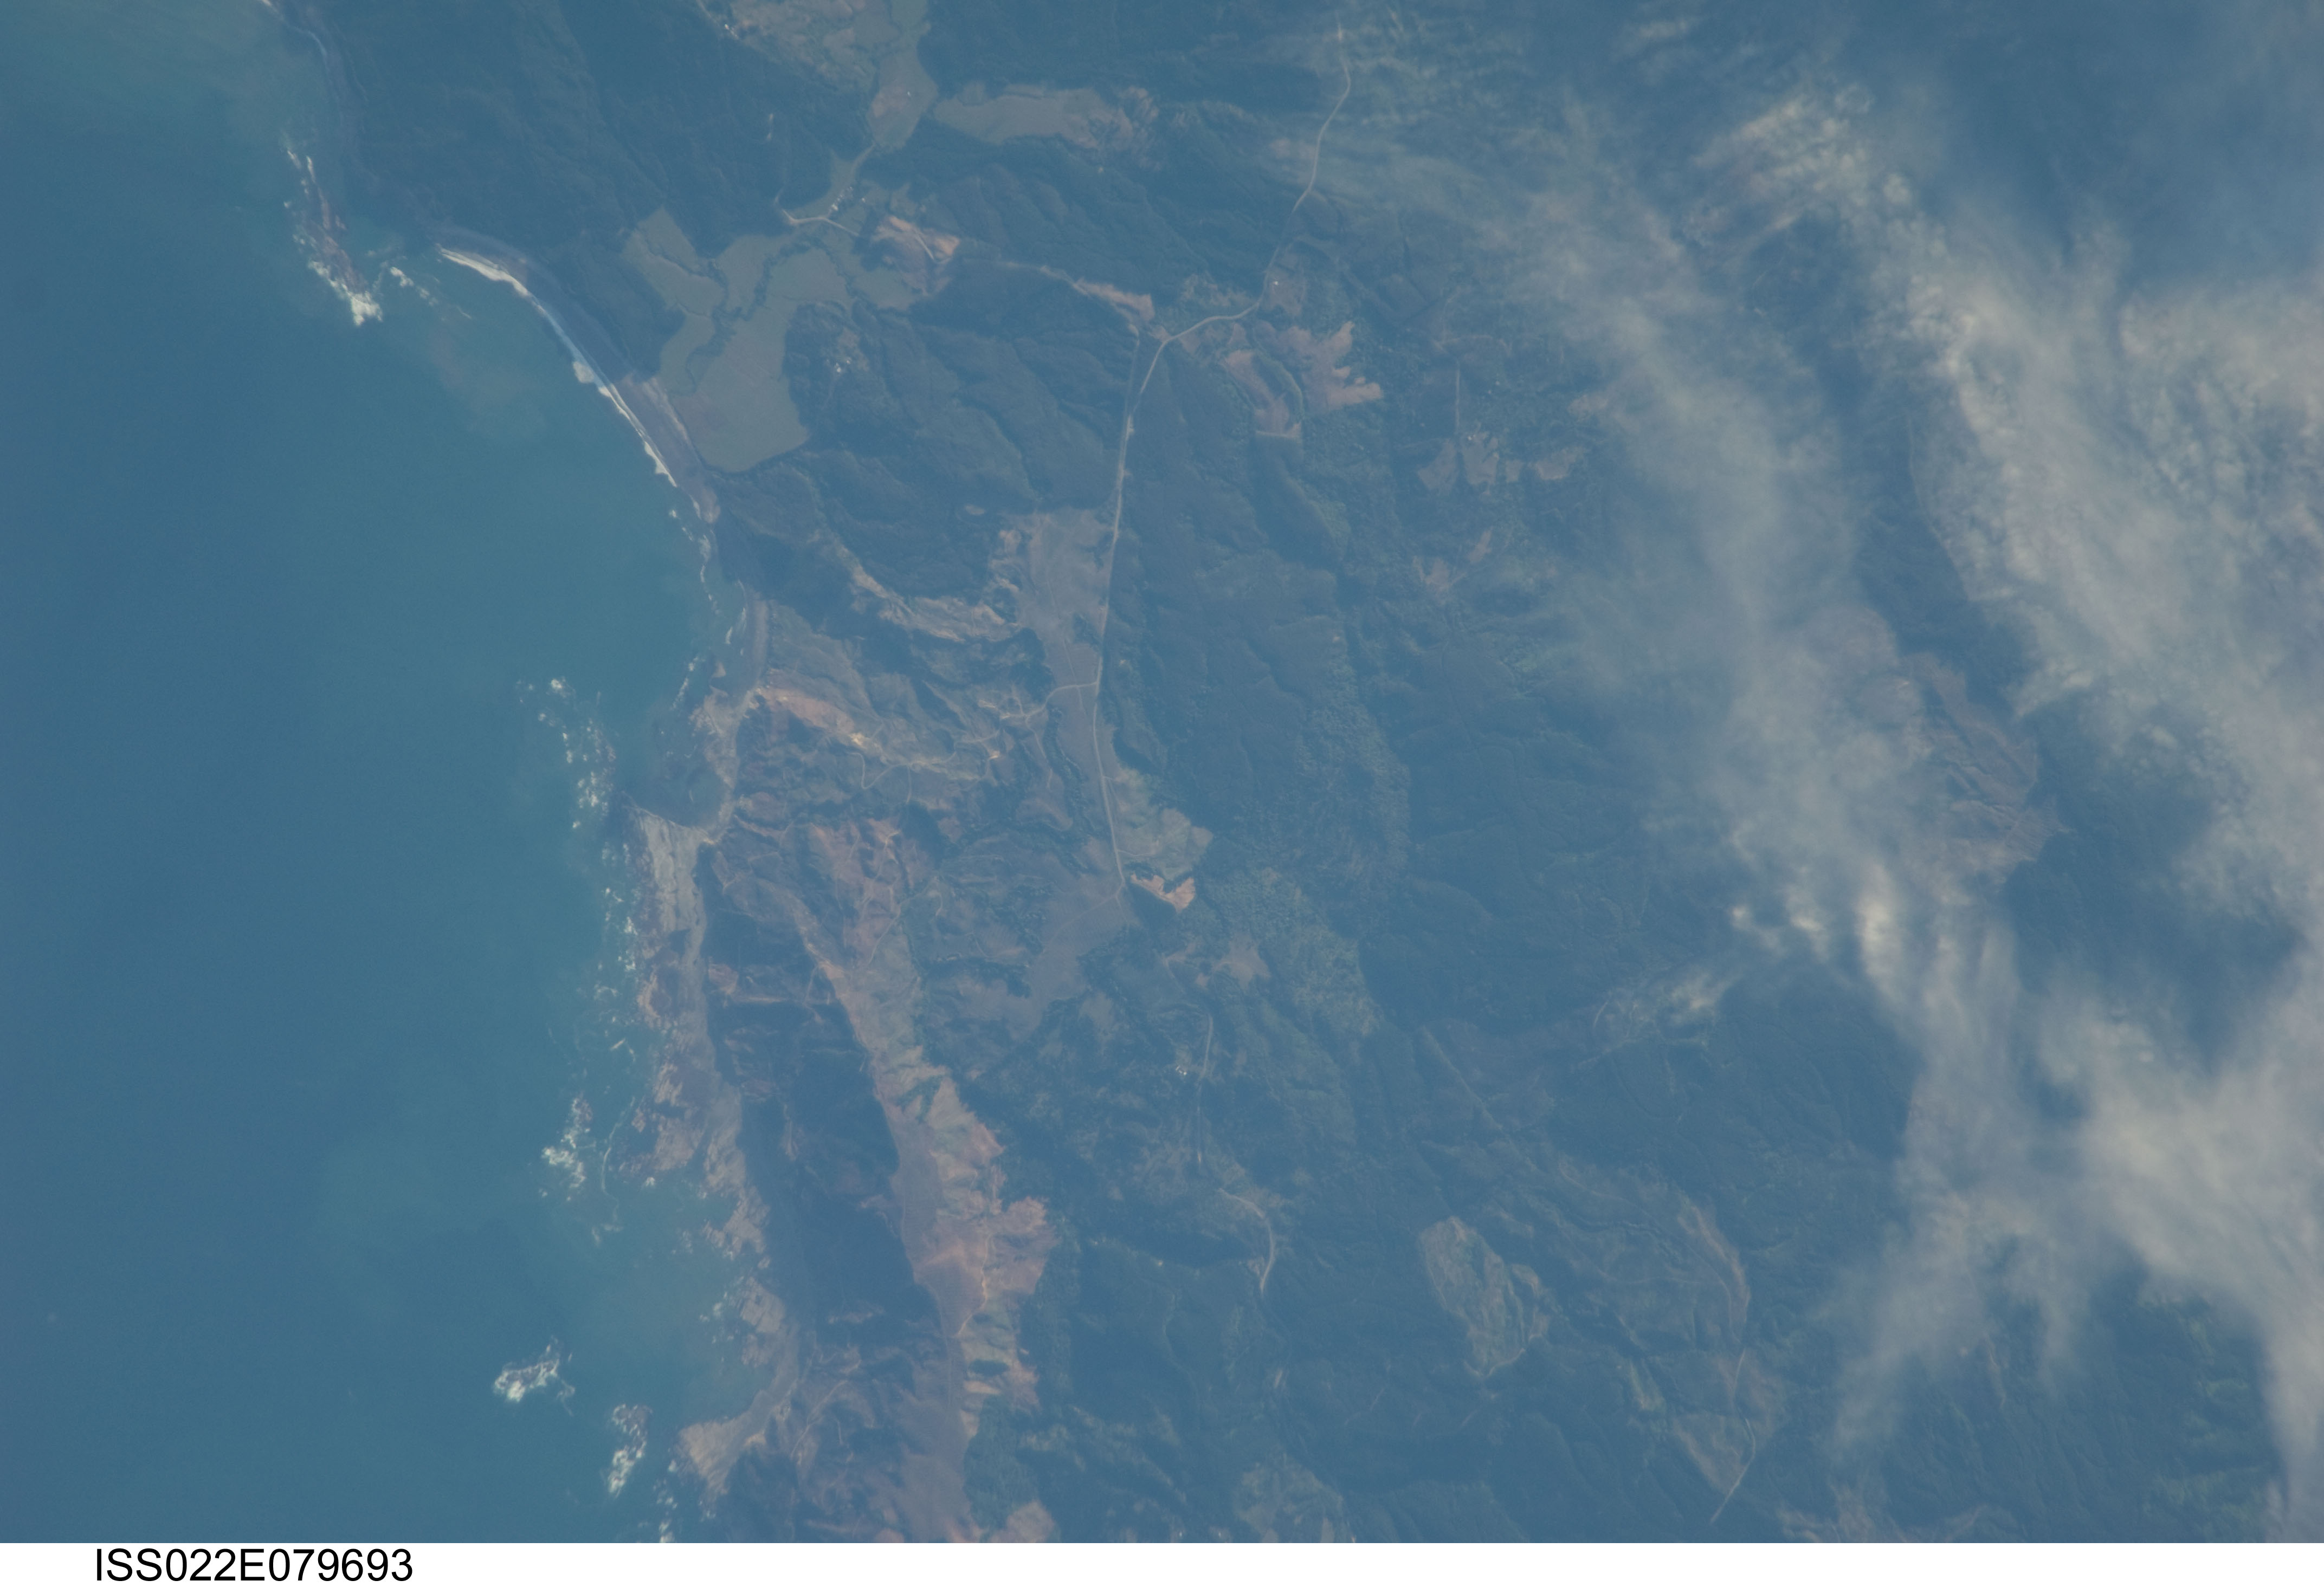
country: CHILE
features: CARNERO B., LEBU AREA, COAST, FOR., MTS.
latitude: -37.6
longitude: -73.6
